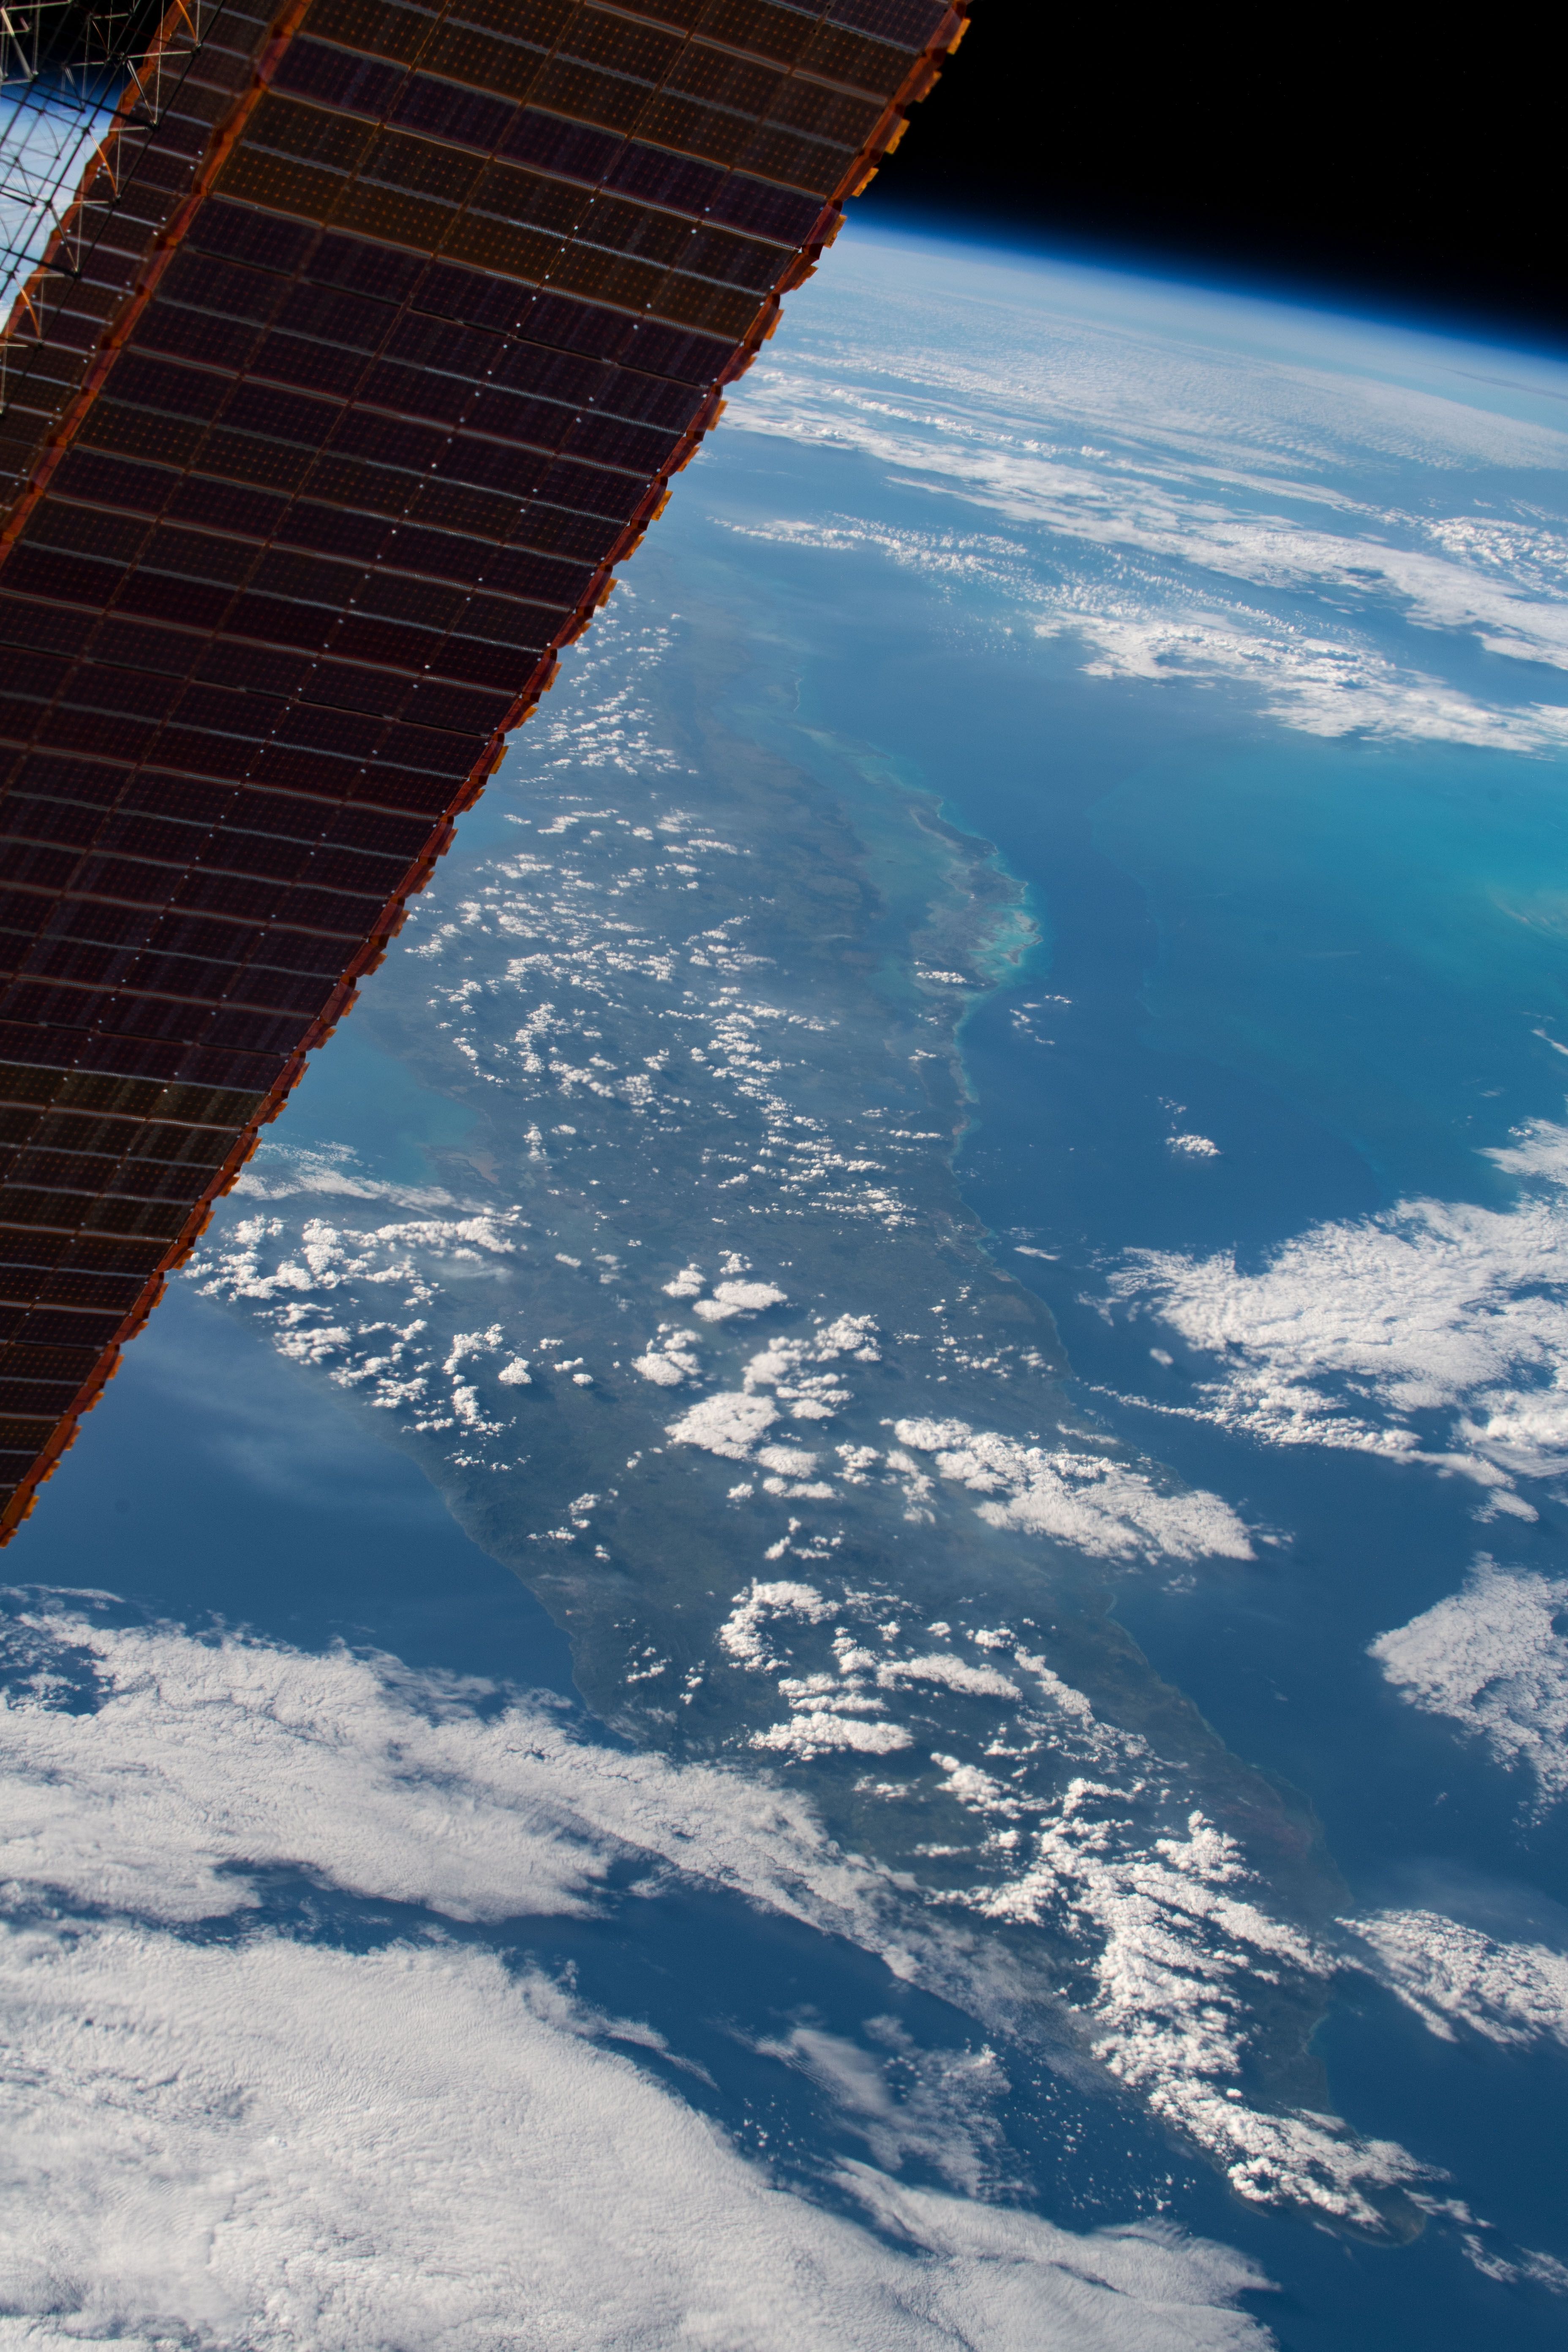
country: CUBA
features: CUBA
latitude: 21.0
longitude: -77.5
